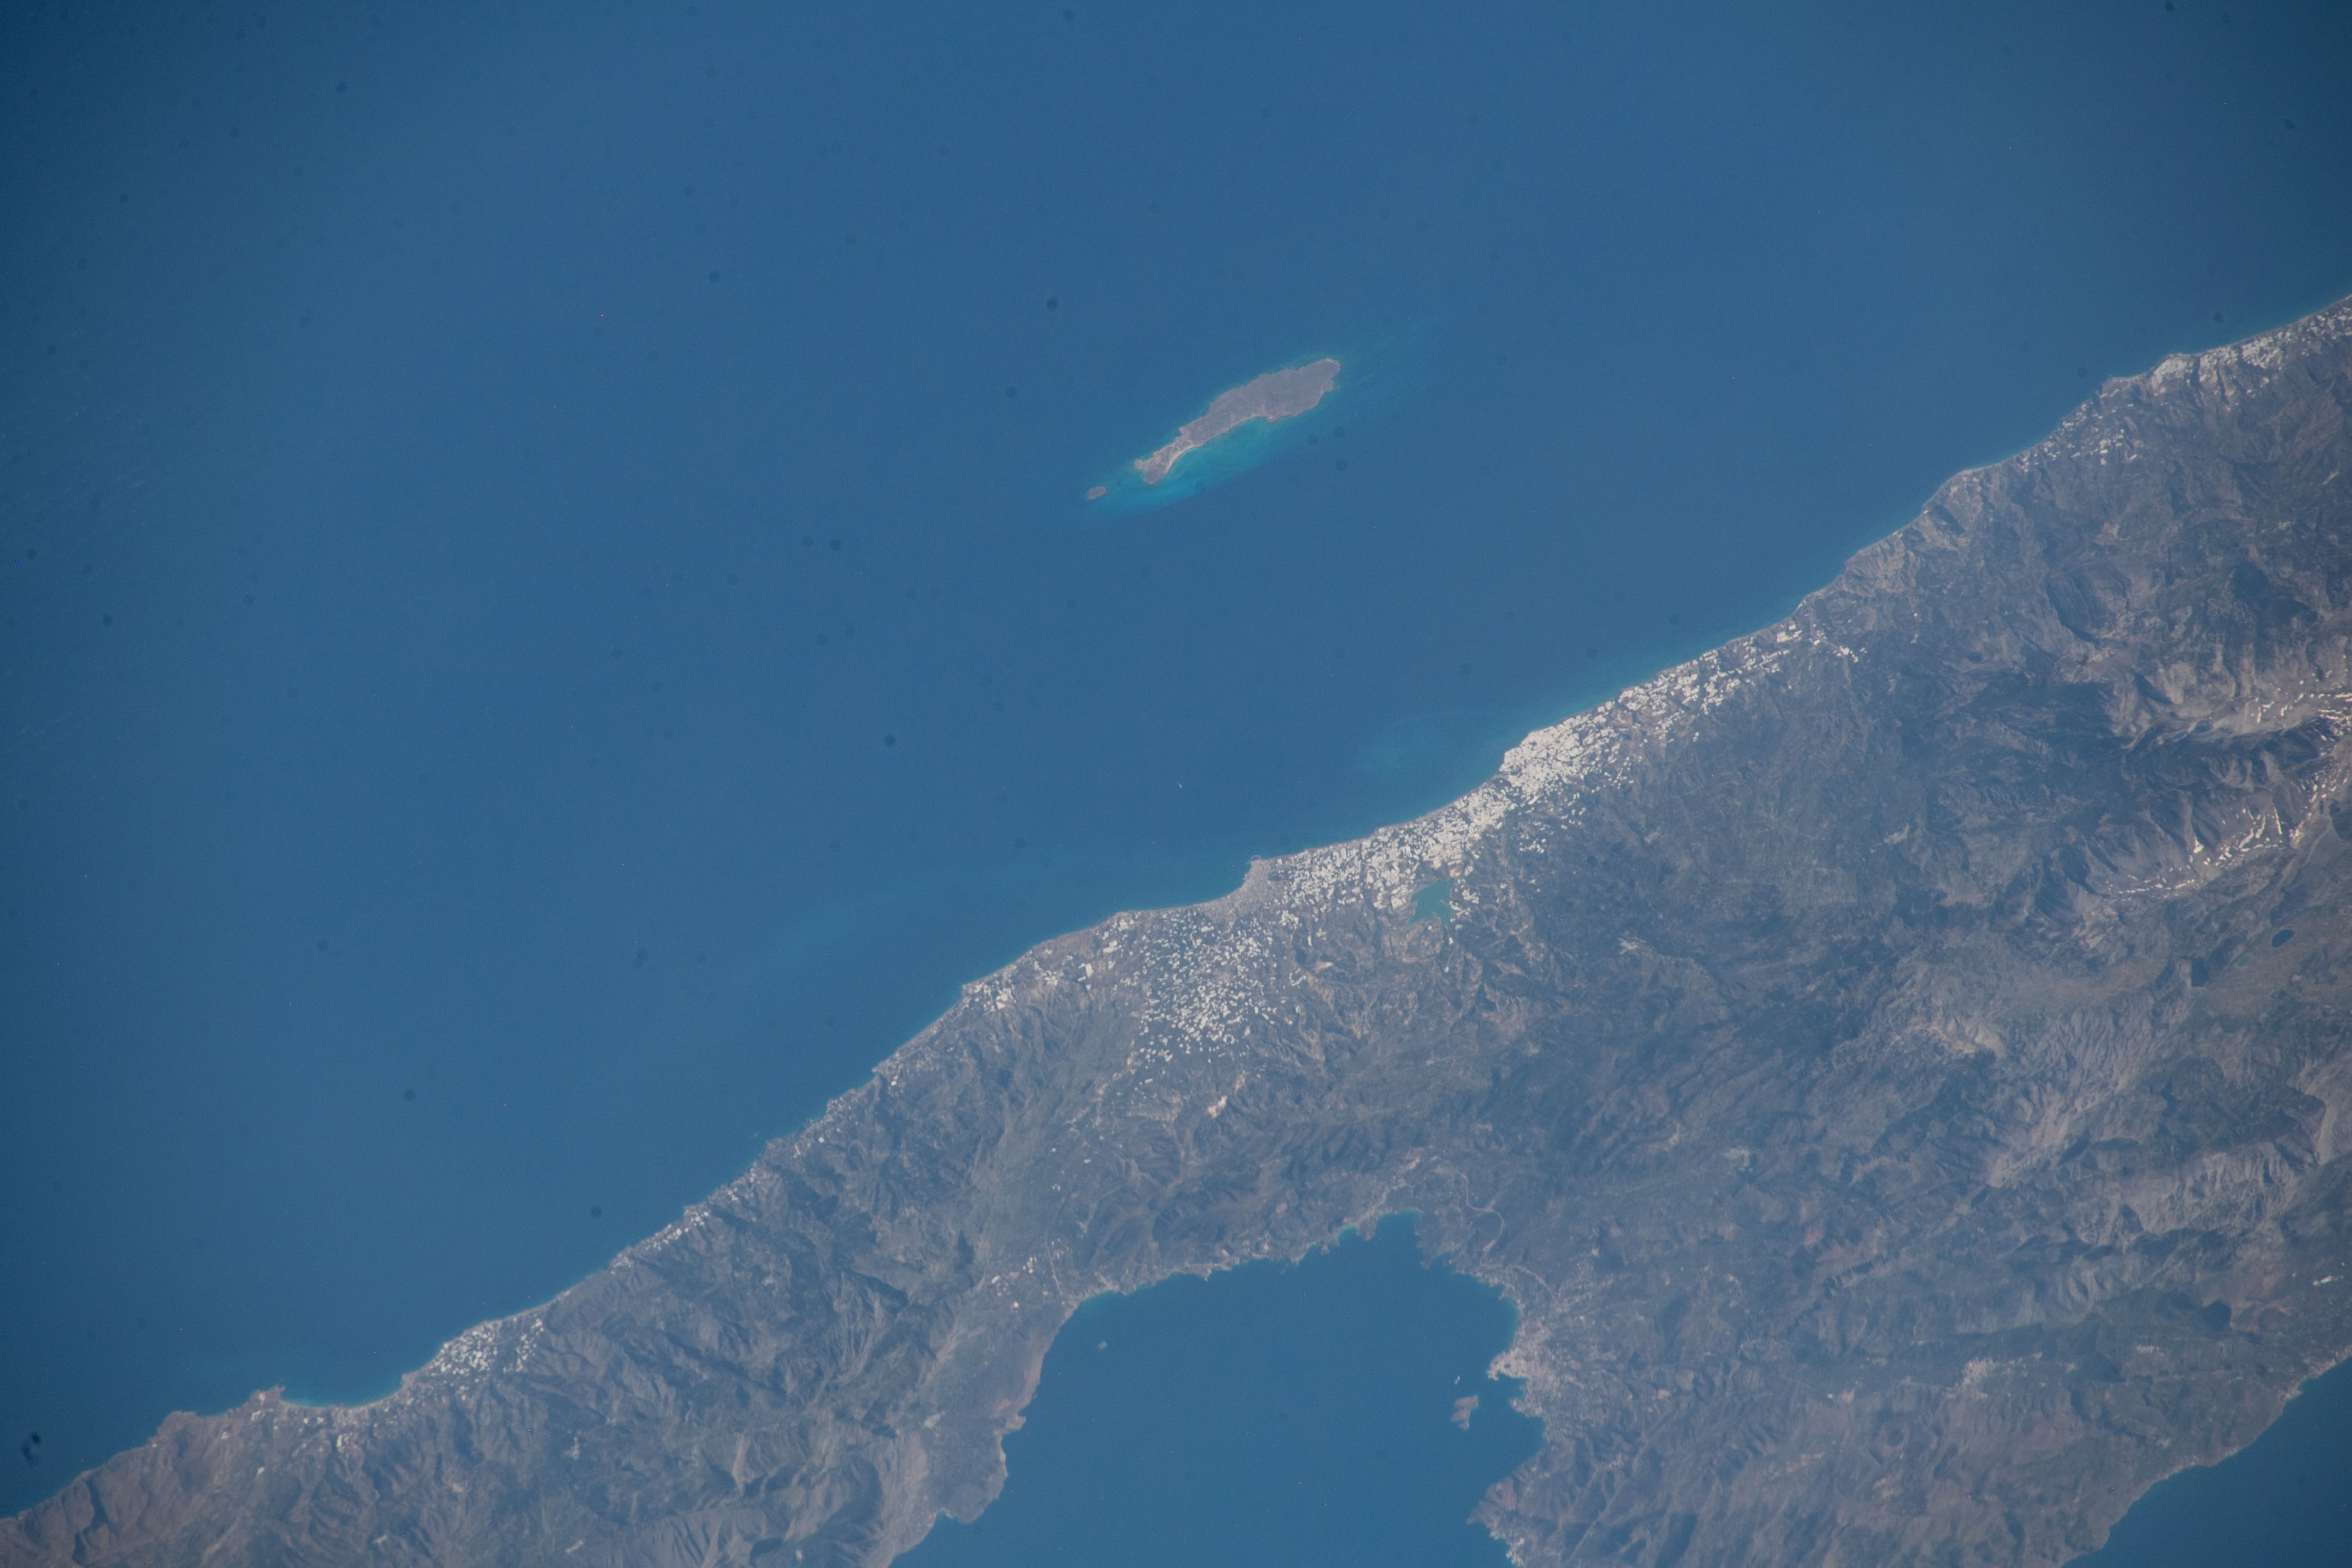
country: CRETE
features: CRETE, CHRISI ISLAND, GREEN HOUSES, BRAMIANOS RESERVOIR, MIRABELLO BAY, SELAKANON FOREST,MEDITERRANEAN SEA, CRETE ISLAND, CHRYSI ISLAND, GREECE, CITY OF IERAPETRA,AEGEAN SEA, CRETE, CHRISI, SPATHI, AGIOS NIKOLAOS, ISTRO, IERAPETRA, MYRTOS, ANATOLI, MAKRY GIALOS
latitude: 35.0
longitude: 25.8
